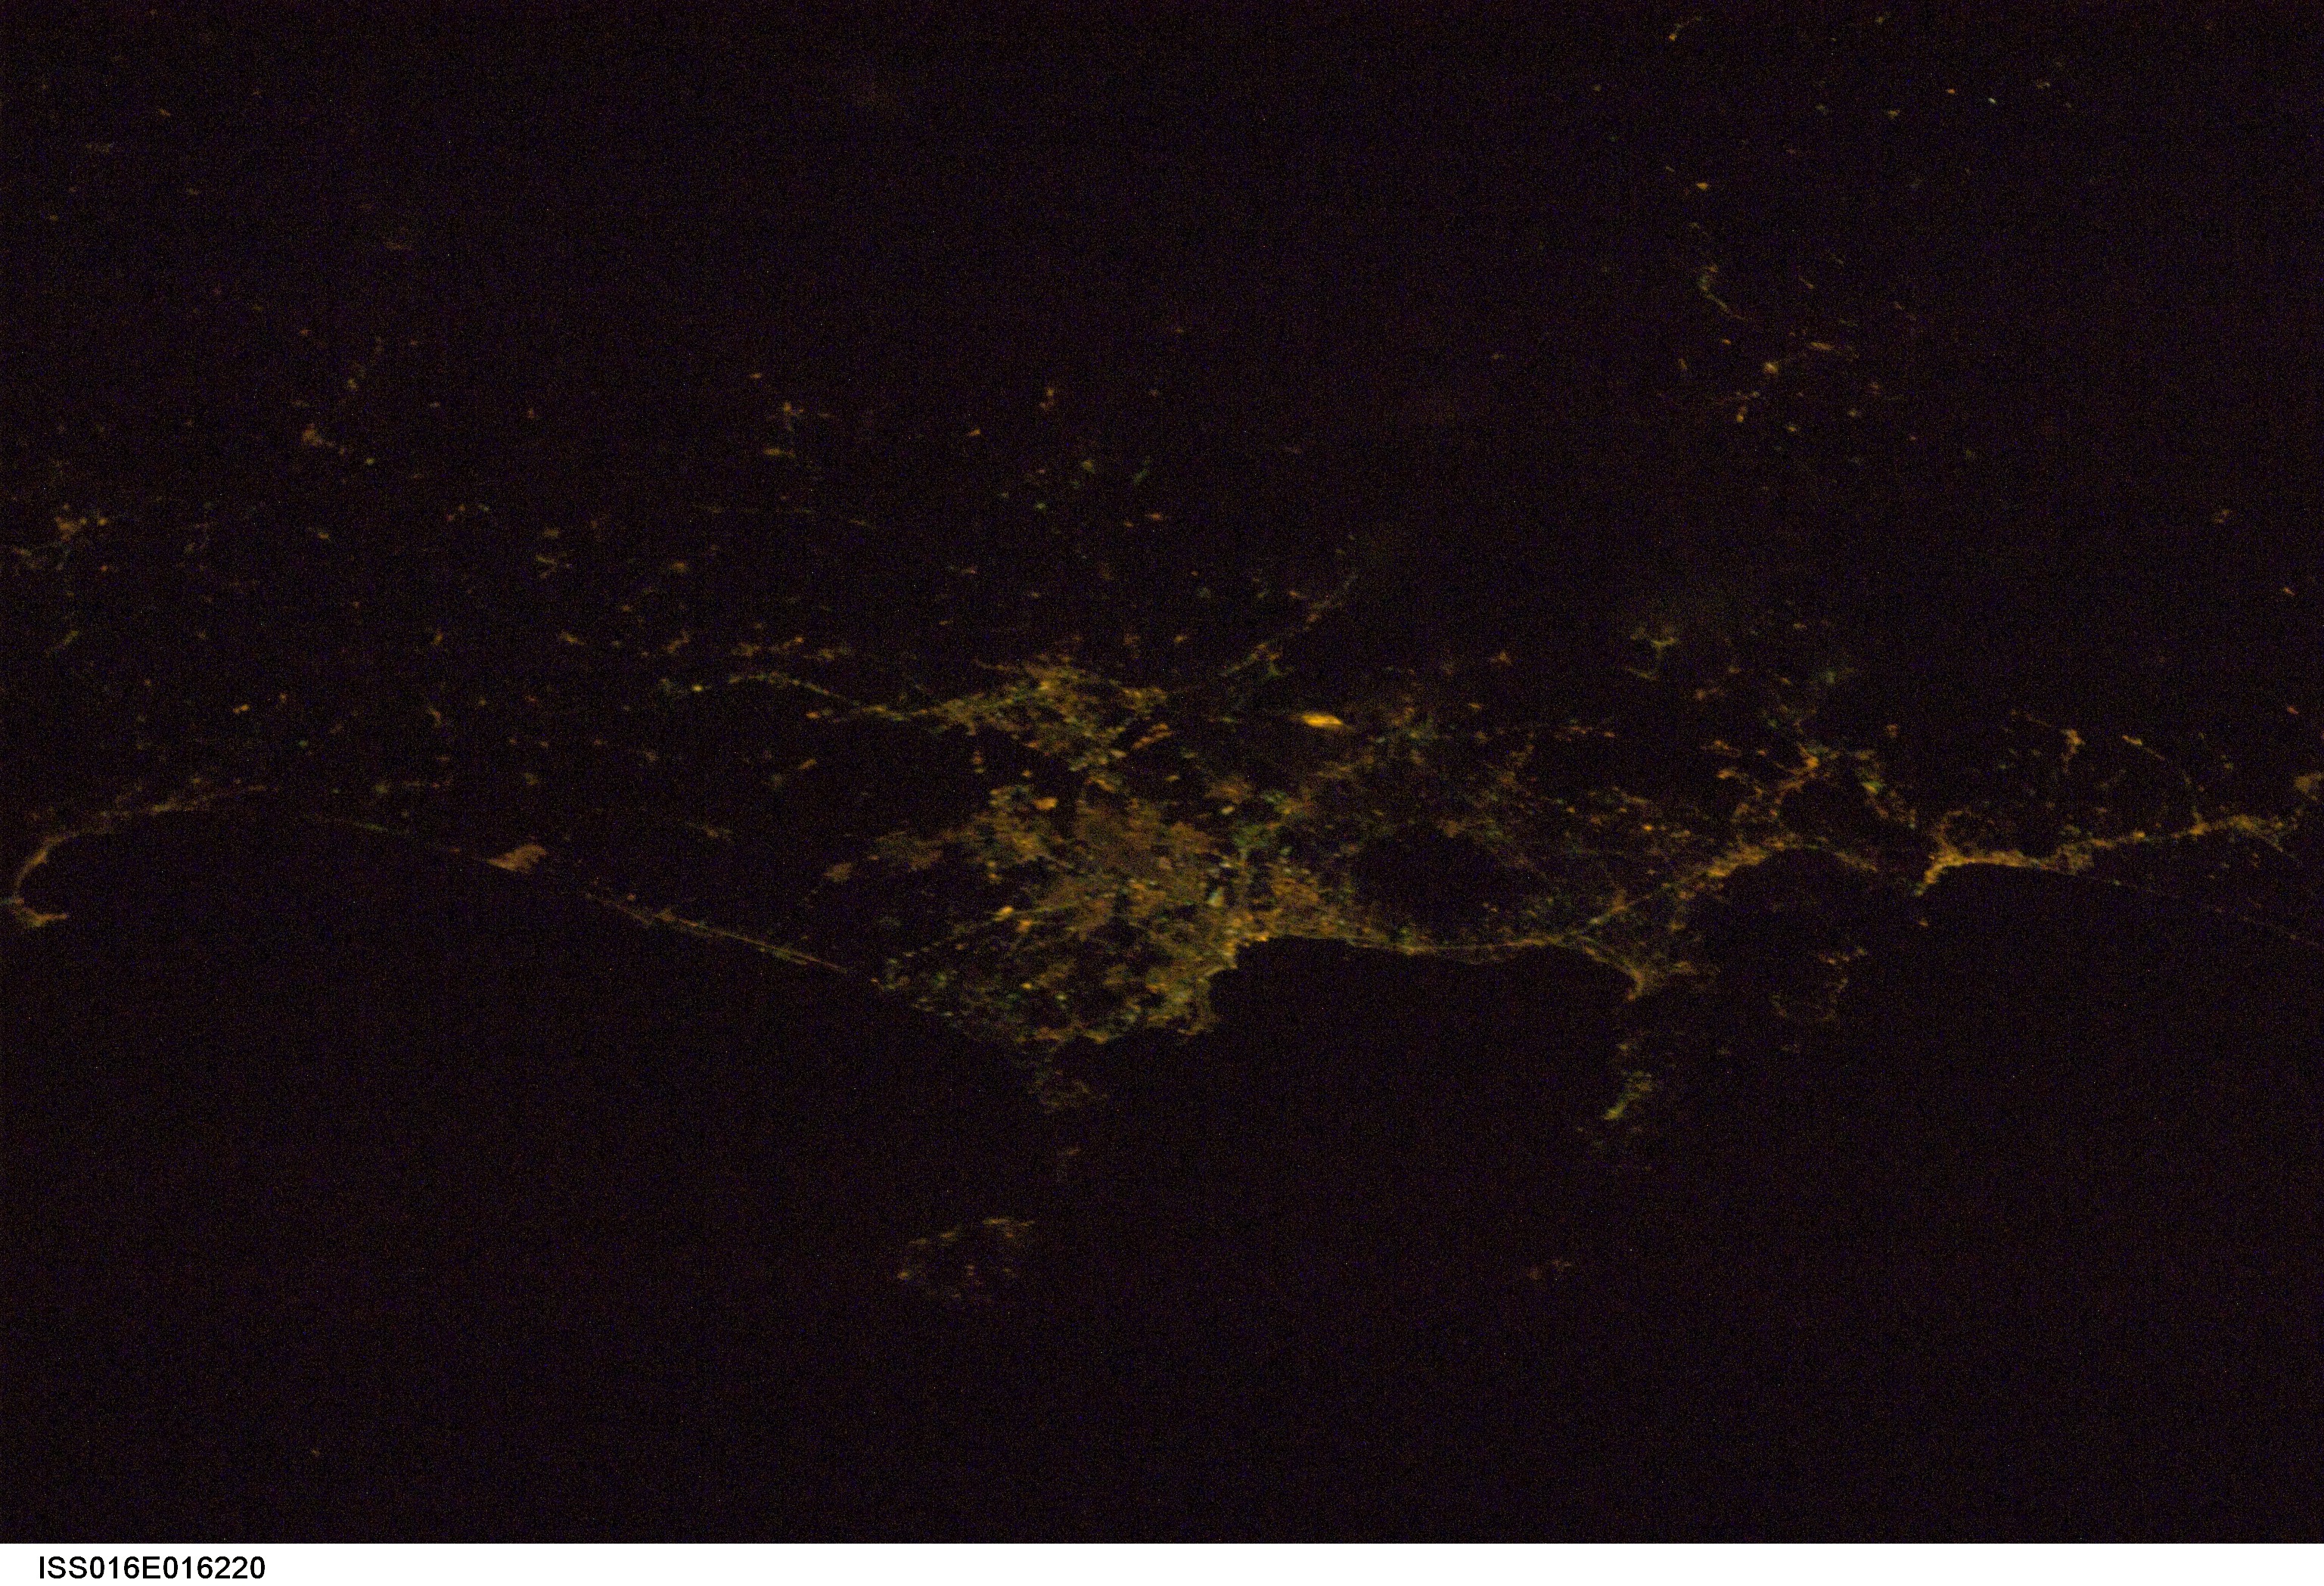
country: ITALY
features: NAPLES AREA AT NIGHT
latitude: 41.0
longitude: 14.5
